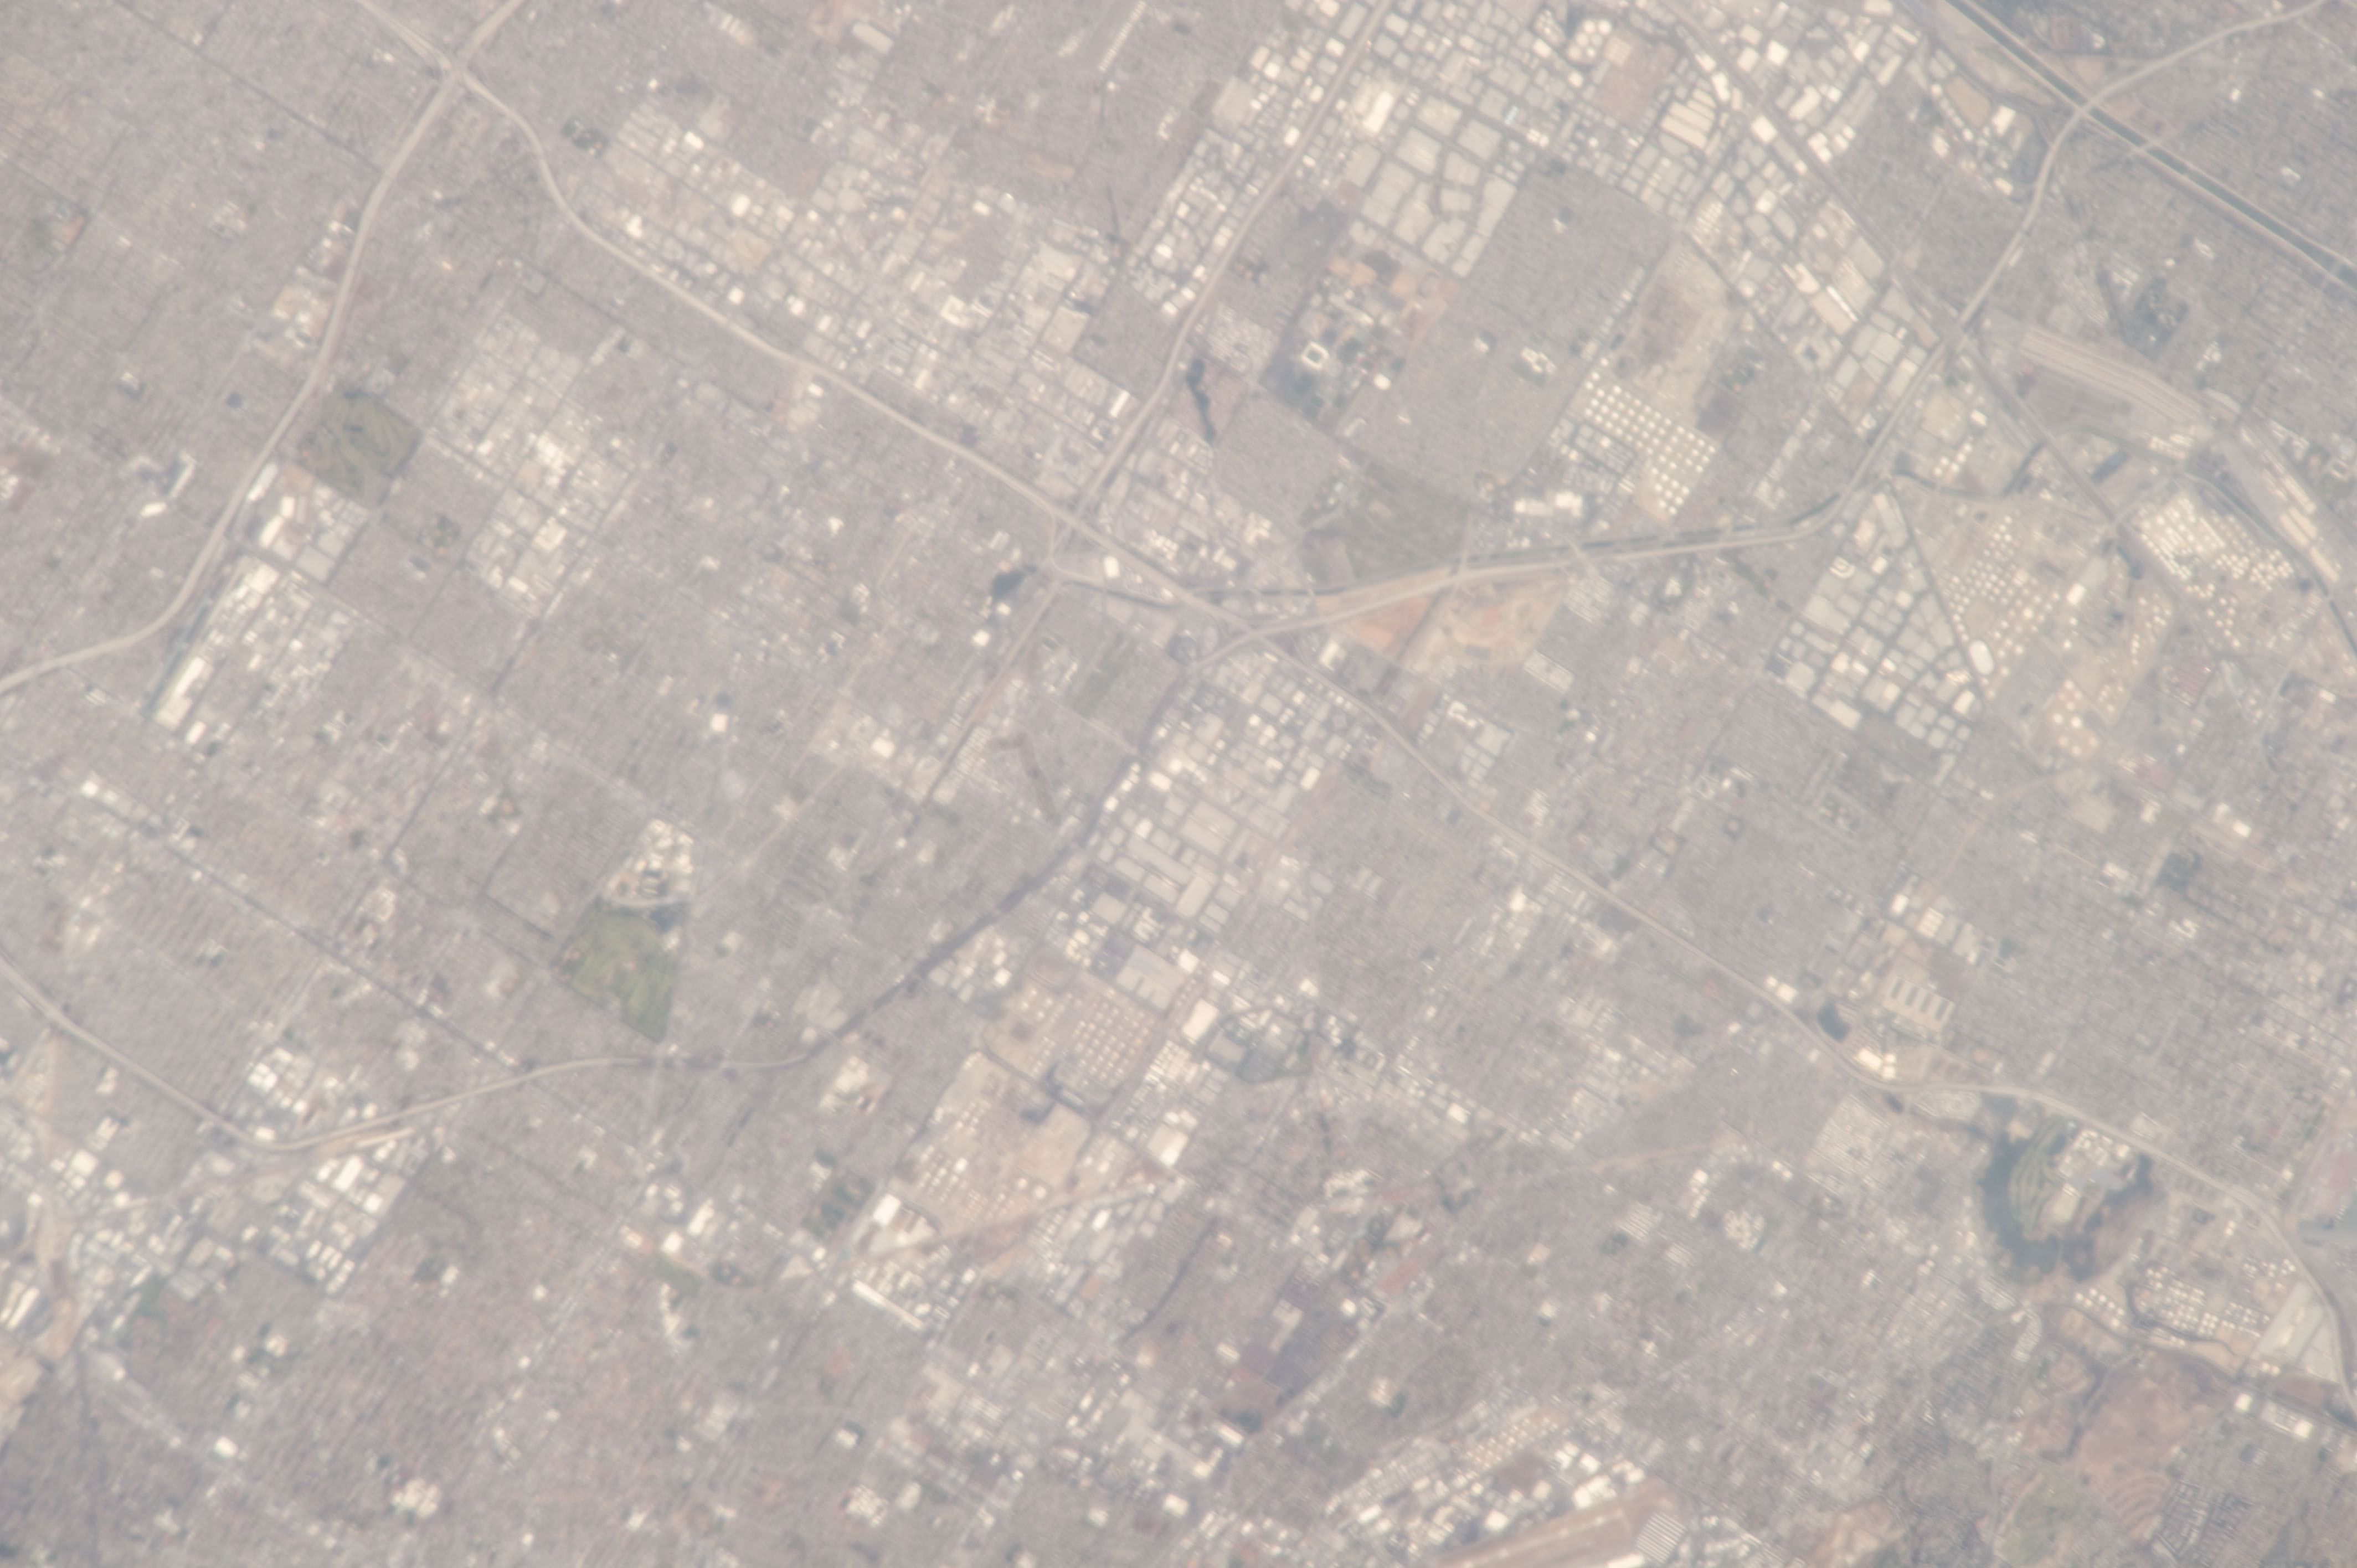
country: USA-CALIFORNIA
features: CY.
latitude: 33.9
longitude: -118.3
